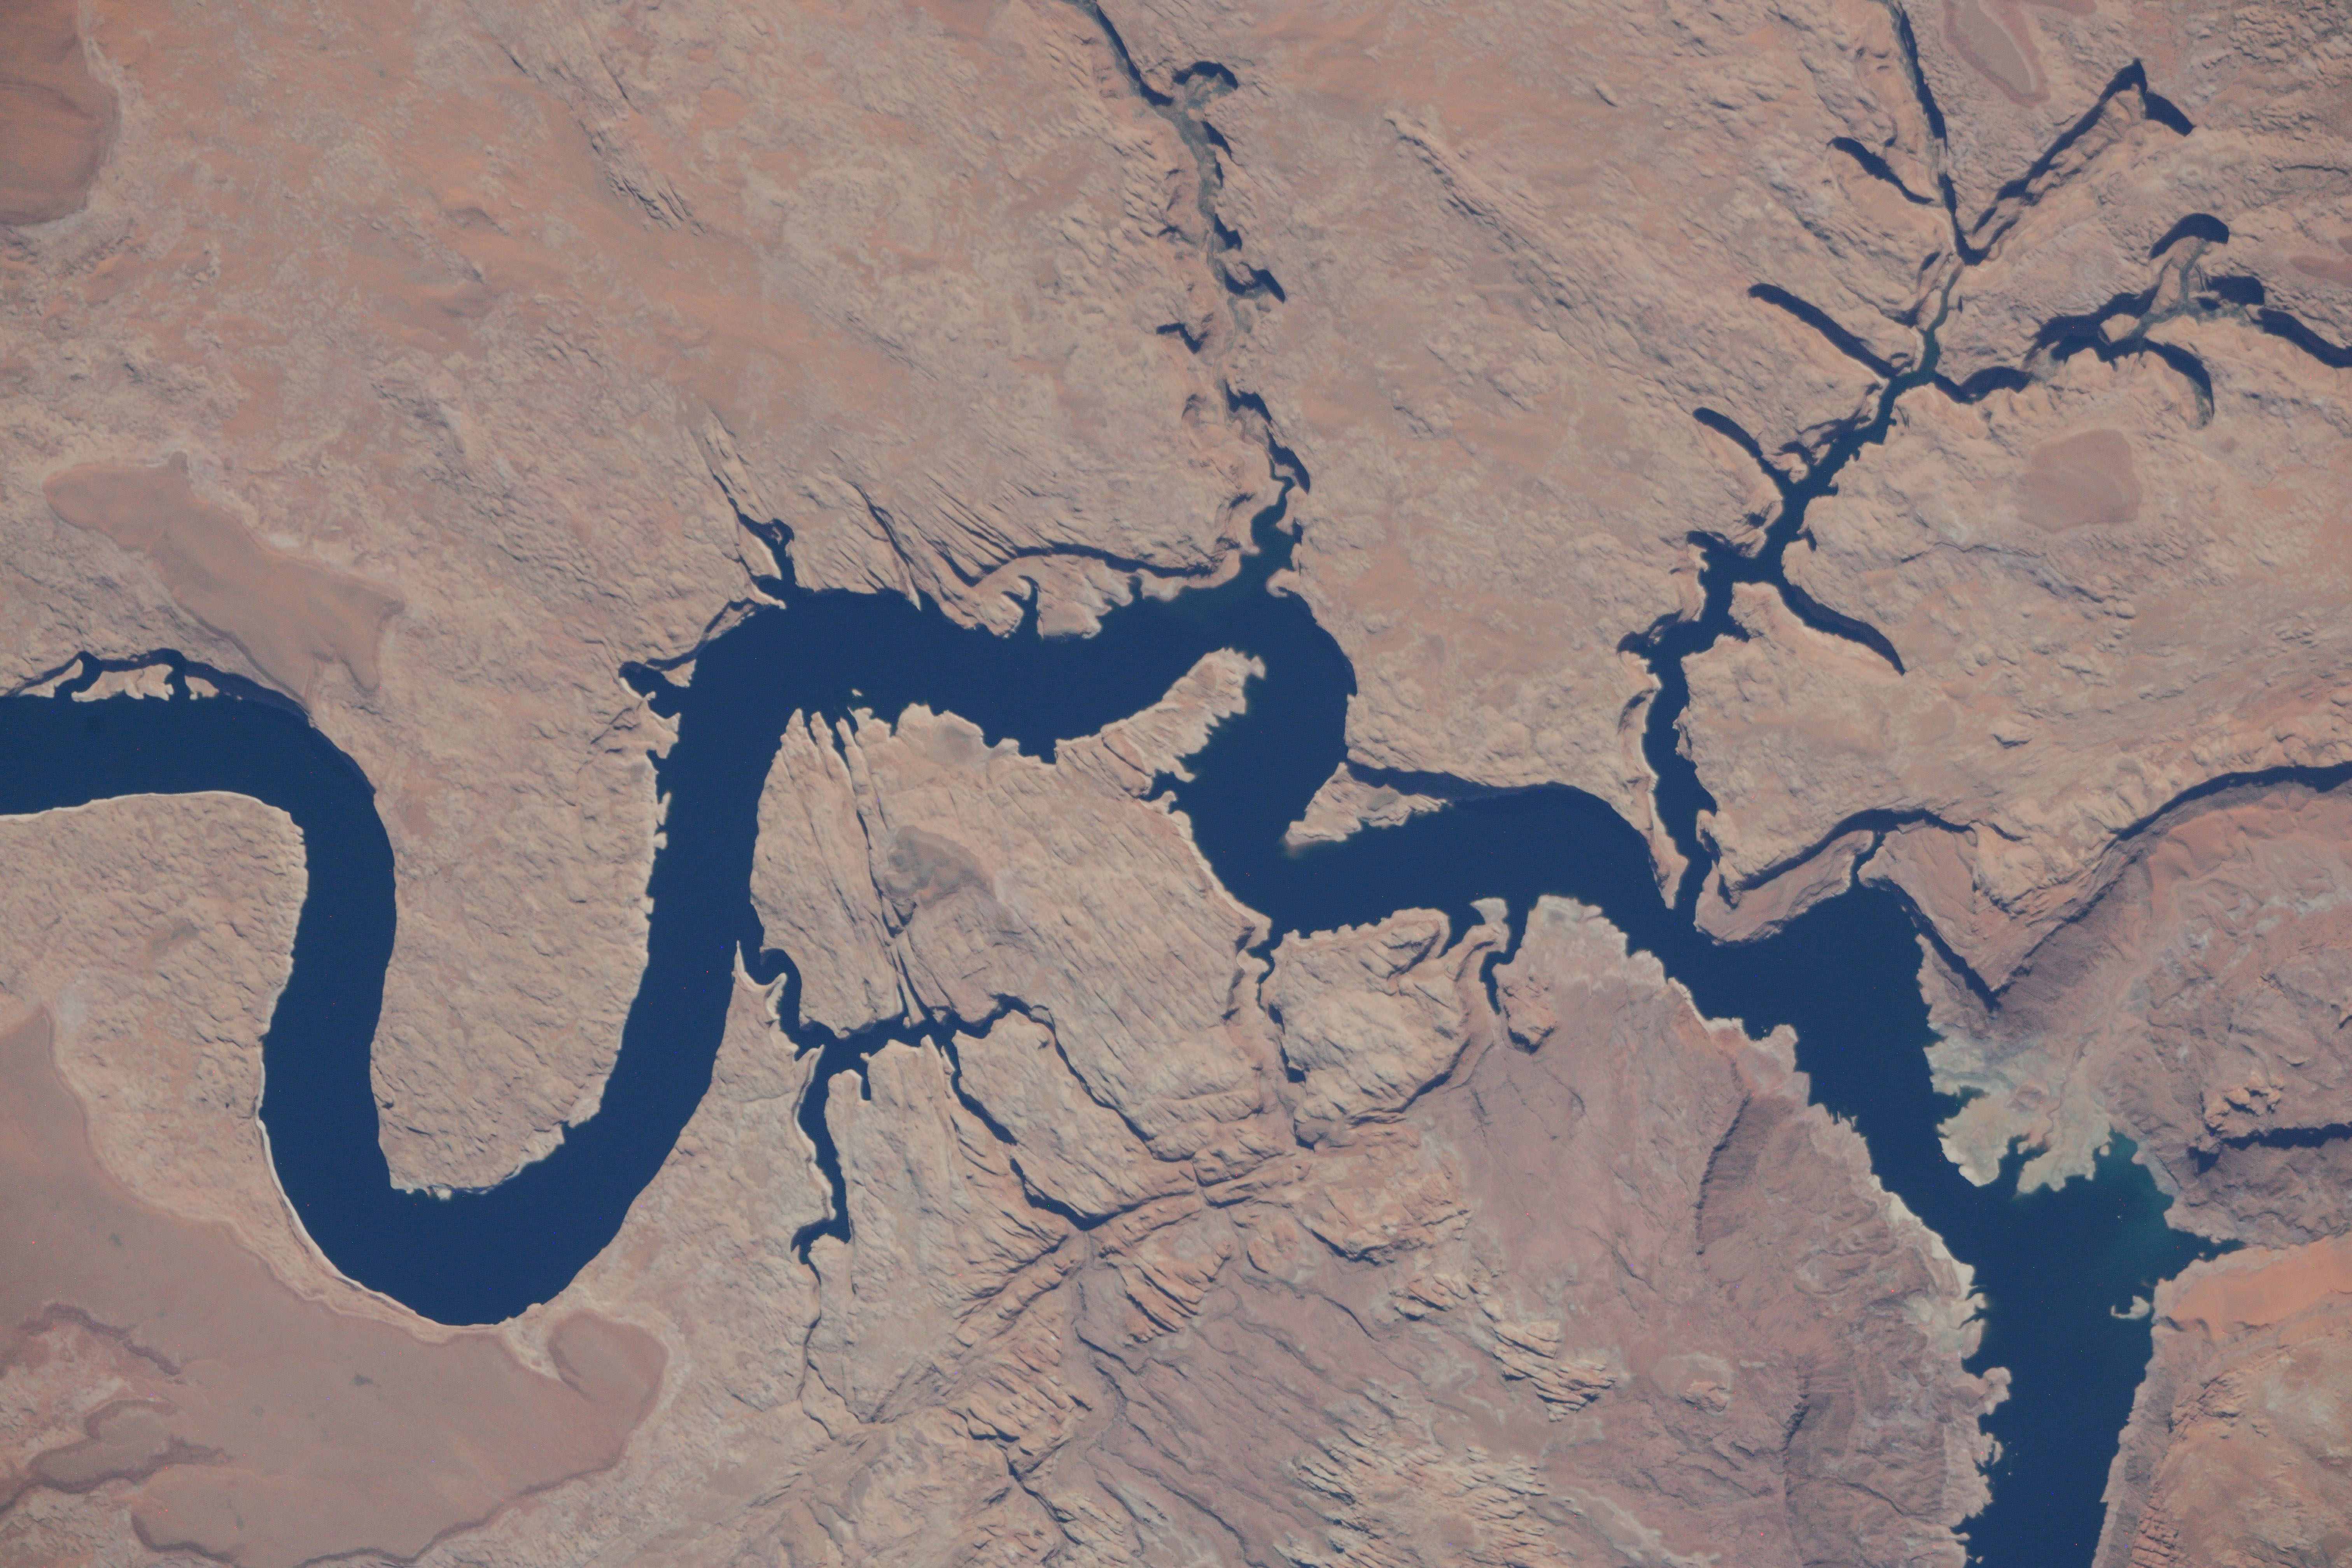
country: USA-UTAH
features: DRY LAND, RIVER, GLEN CANYON NATIONAL RECREATION AREA, LAKE POWELL
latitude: 37.4
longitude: -110.7
